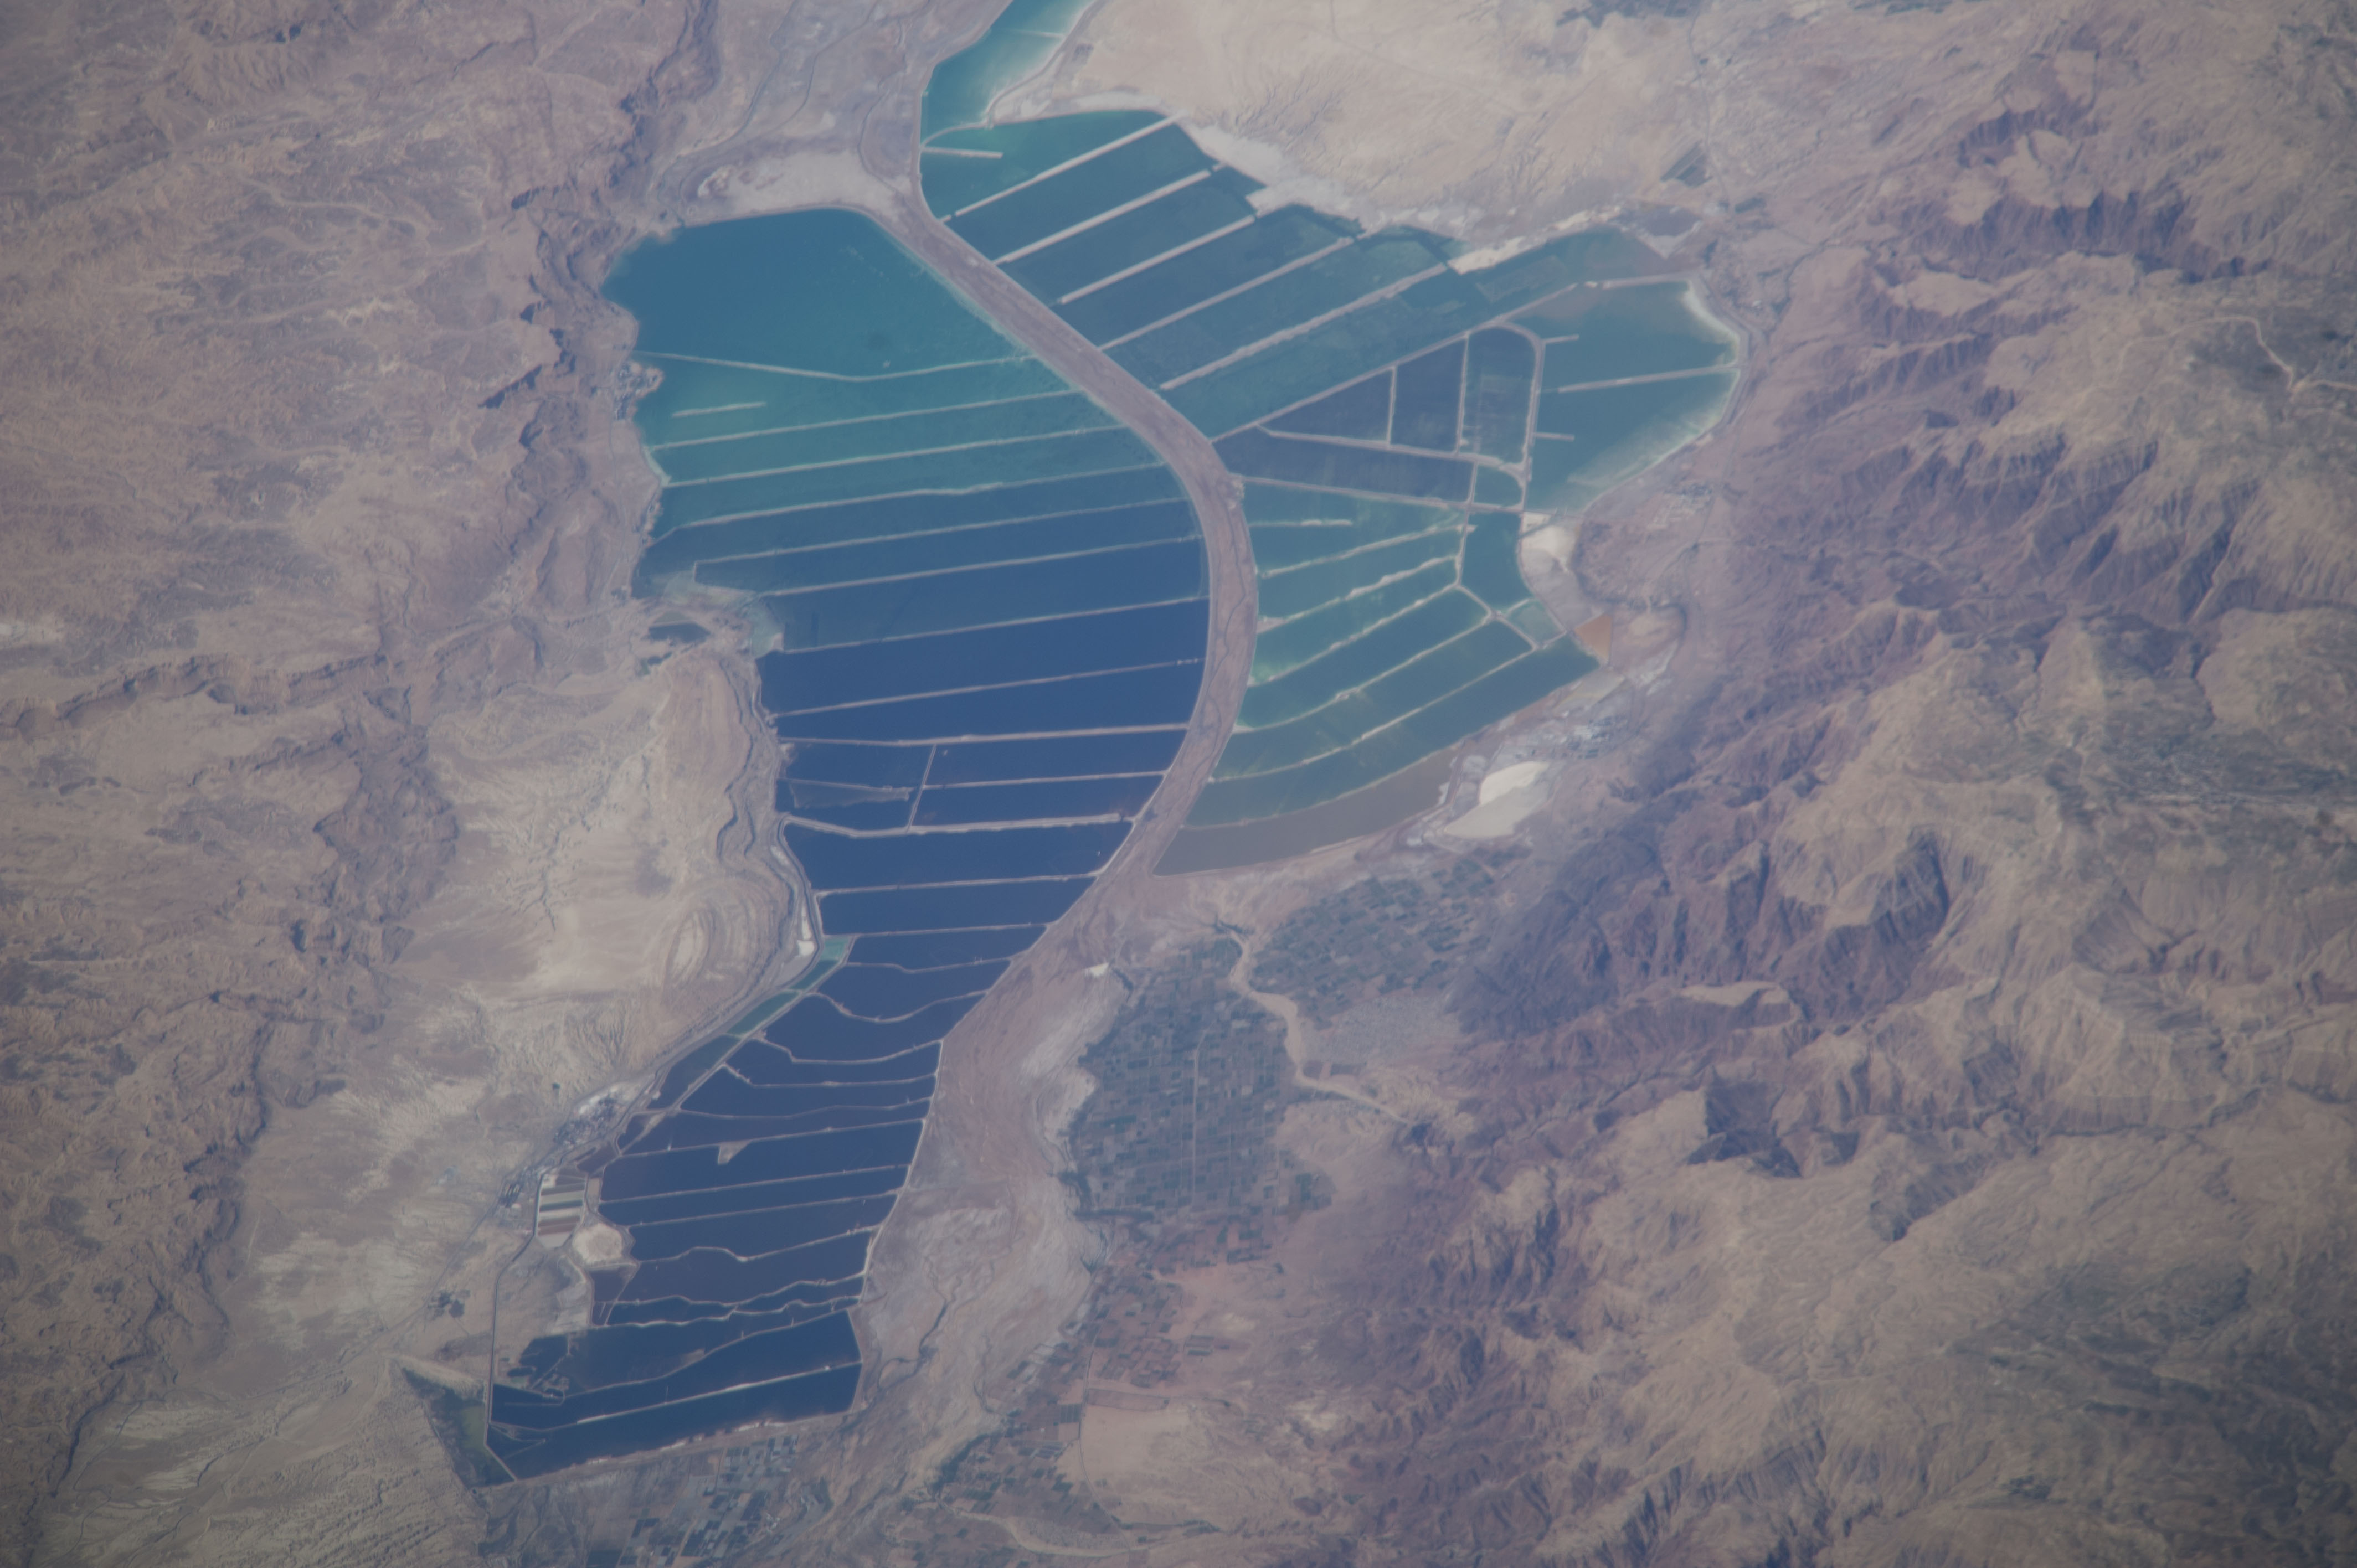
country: ISRAEL
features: ISRAEL, JORDAN, SALT PONDS, NEVE ZOHAR, GHOR ASSAL,DEAD SEA REG, ISRAEL, JORDAN,DEAD SEA, SALT EVAPORATION PANS, EIN BOKEK, SAFI JORDAN, JORDAN ROUTE 65, ISRAEL ROUTE 90,E. ISRAEL, W. JORDAN, S. DEAD SEA, SAFI,DEAD SEA SALT EVAPORATION PONDS, ISRAEL, JORDAN,DEAD SEA, ISRAEL, JORDAN, NEVE ZOHAR AIRFIELD,EIN BOKEK ISRAEL, JORDAN RIVER
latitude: 31.1
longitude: 35.5
